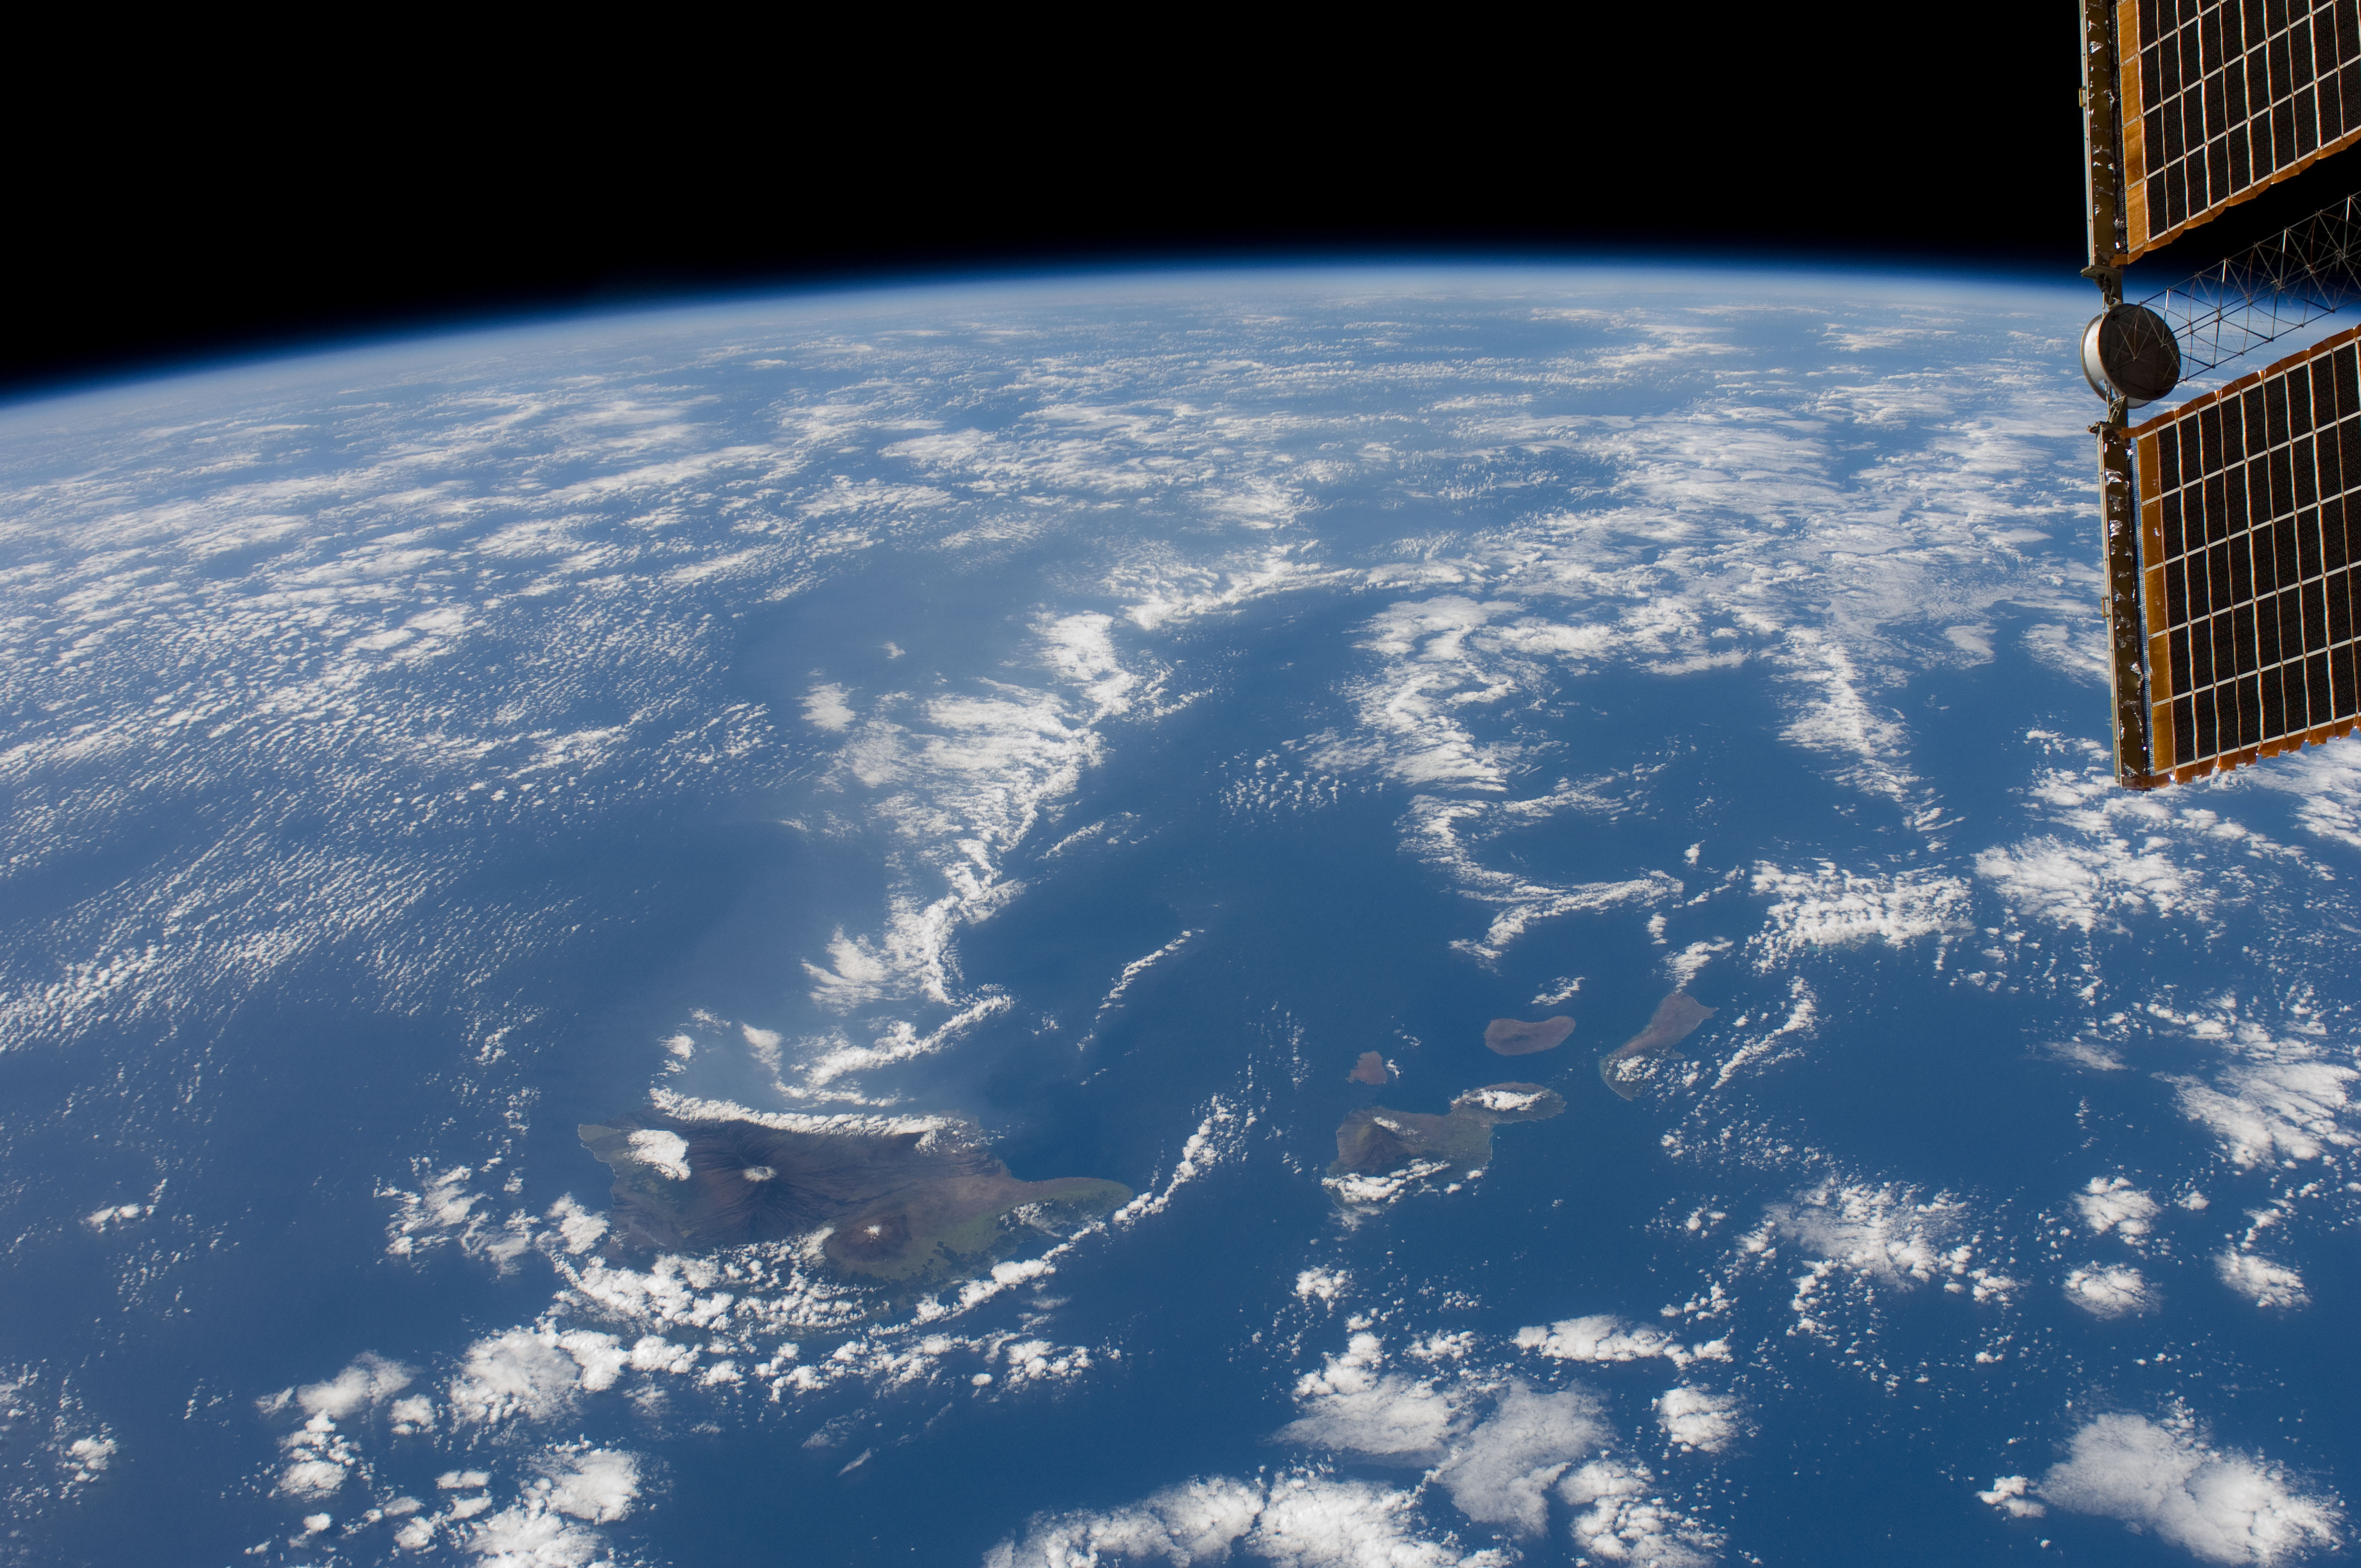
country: USA-HAWAII
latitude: 20.0
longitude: -157.0
